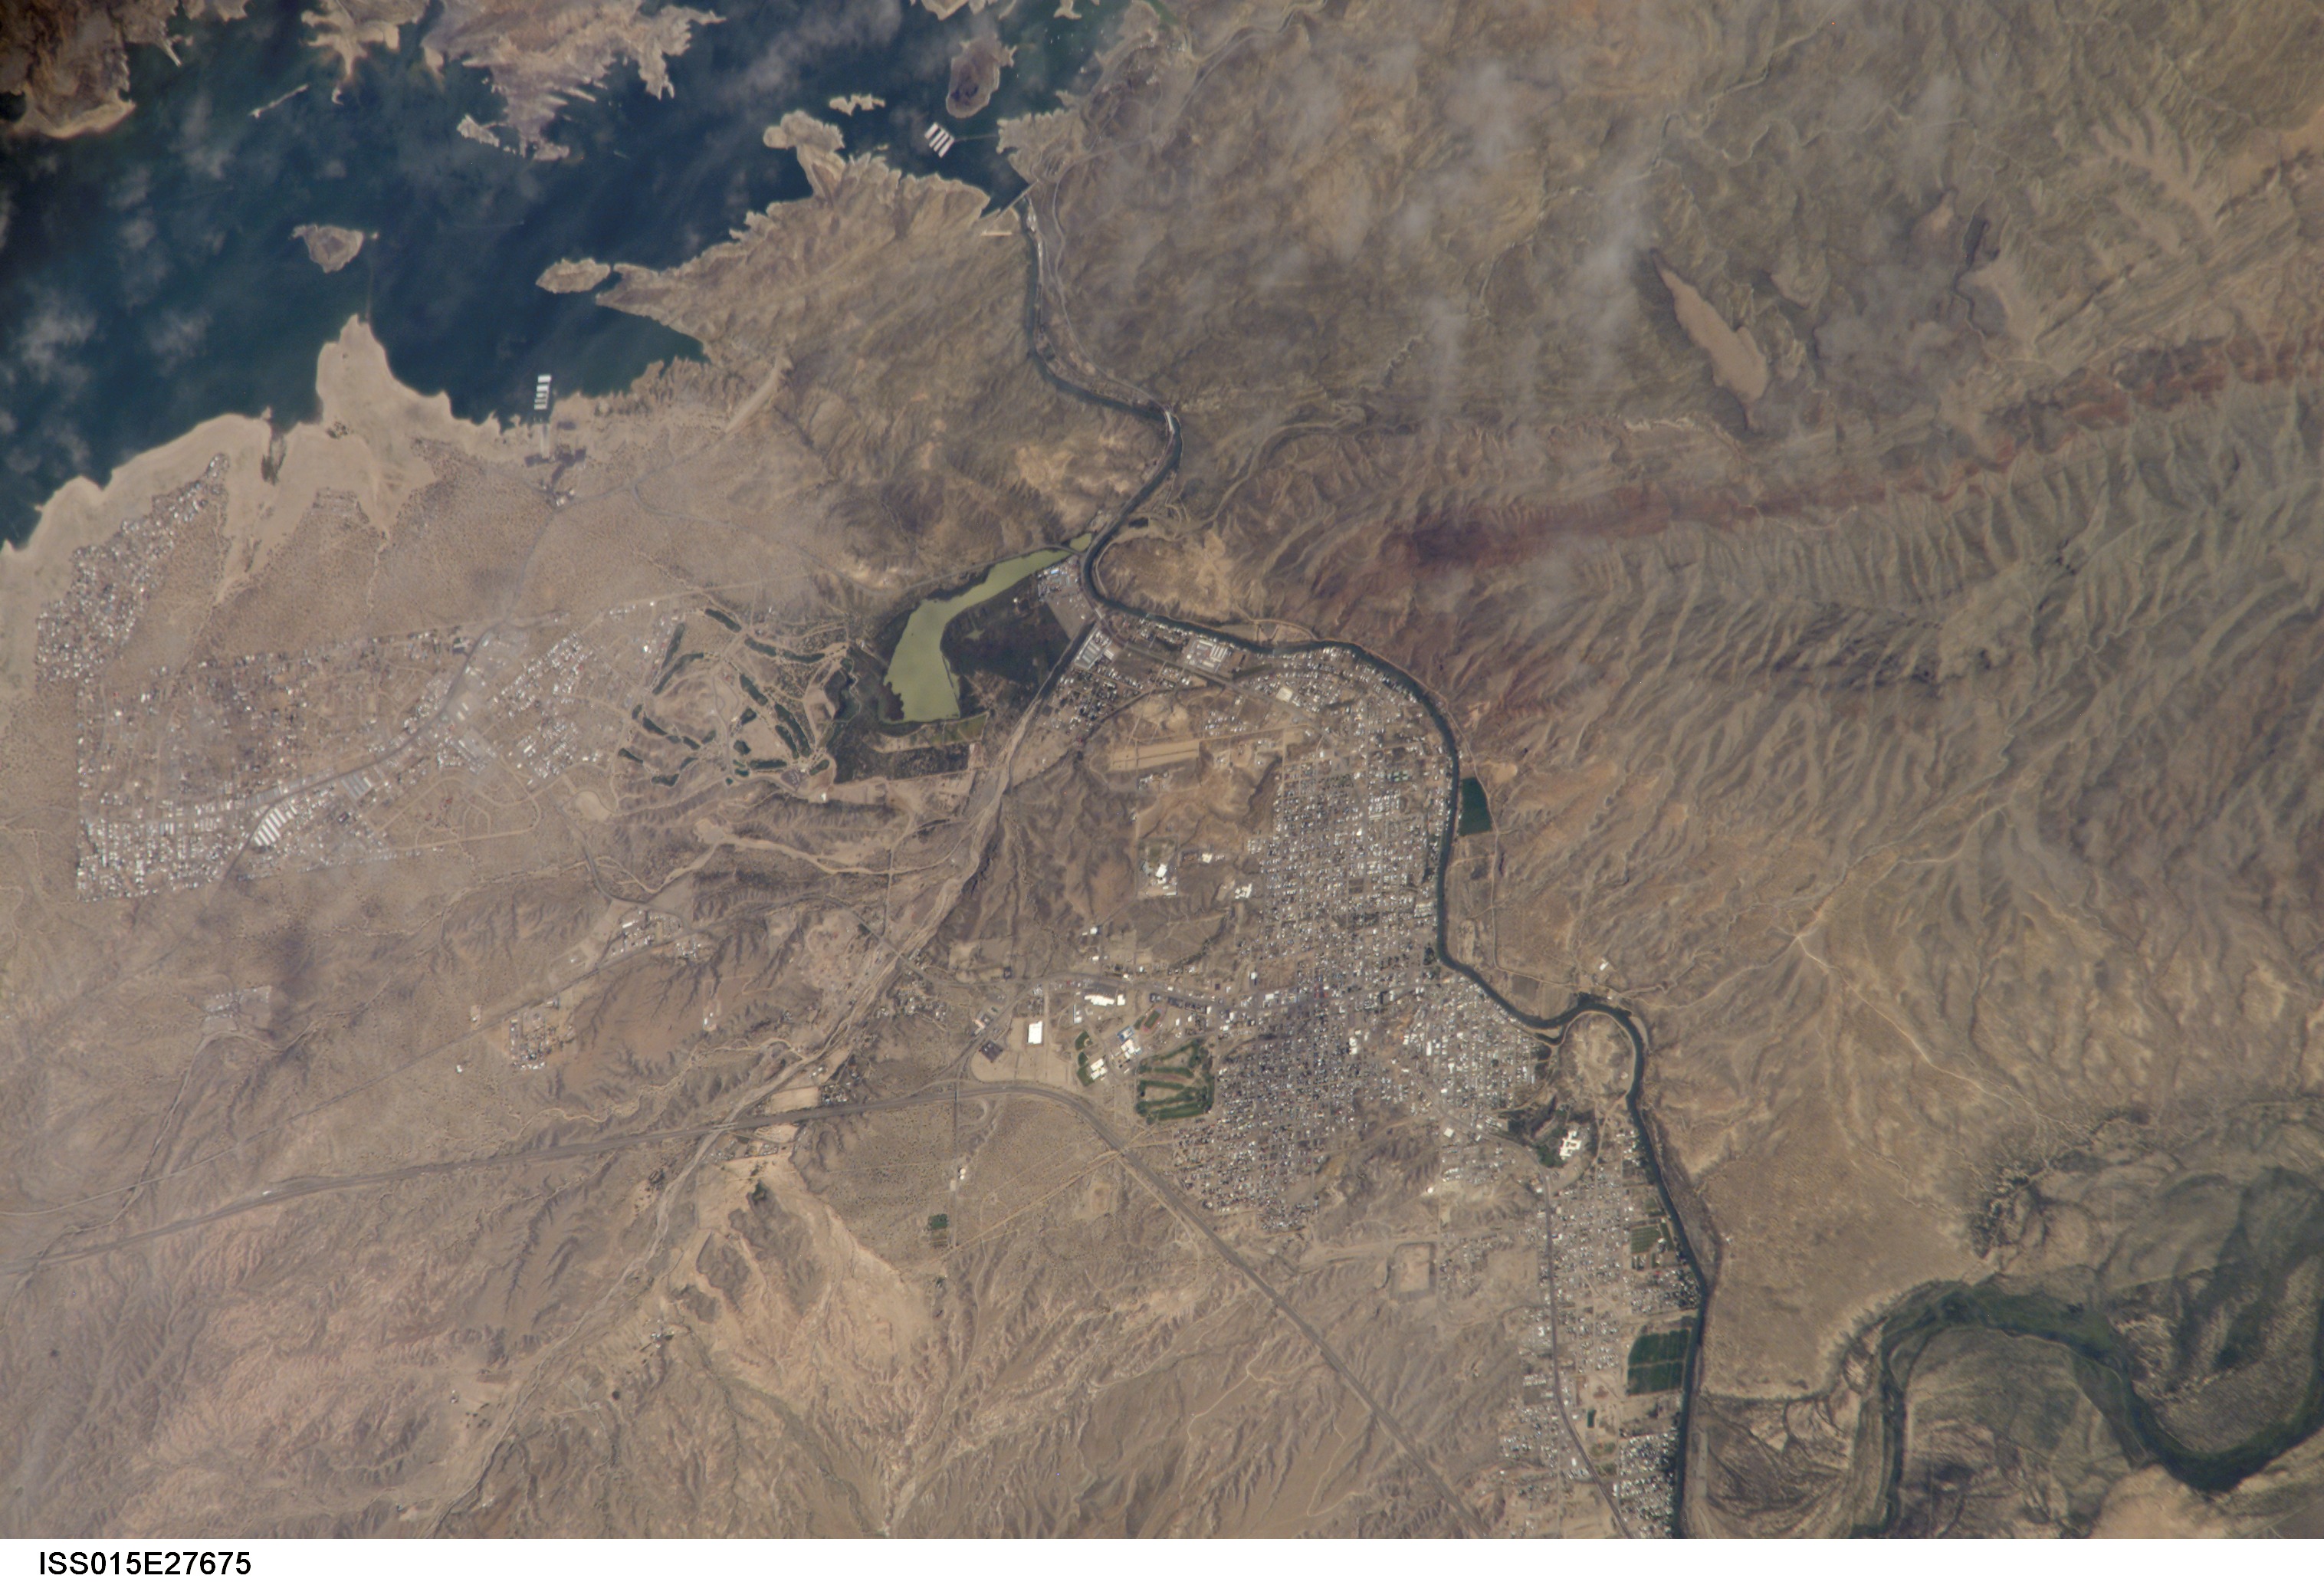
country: USA-NEW MEXICO
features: TRUTH OR CONSEQUENCES, R., RES.
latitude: 33.1
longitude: -107.2
